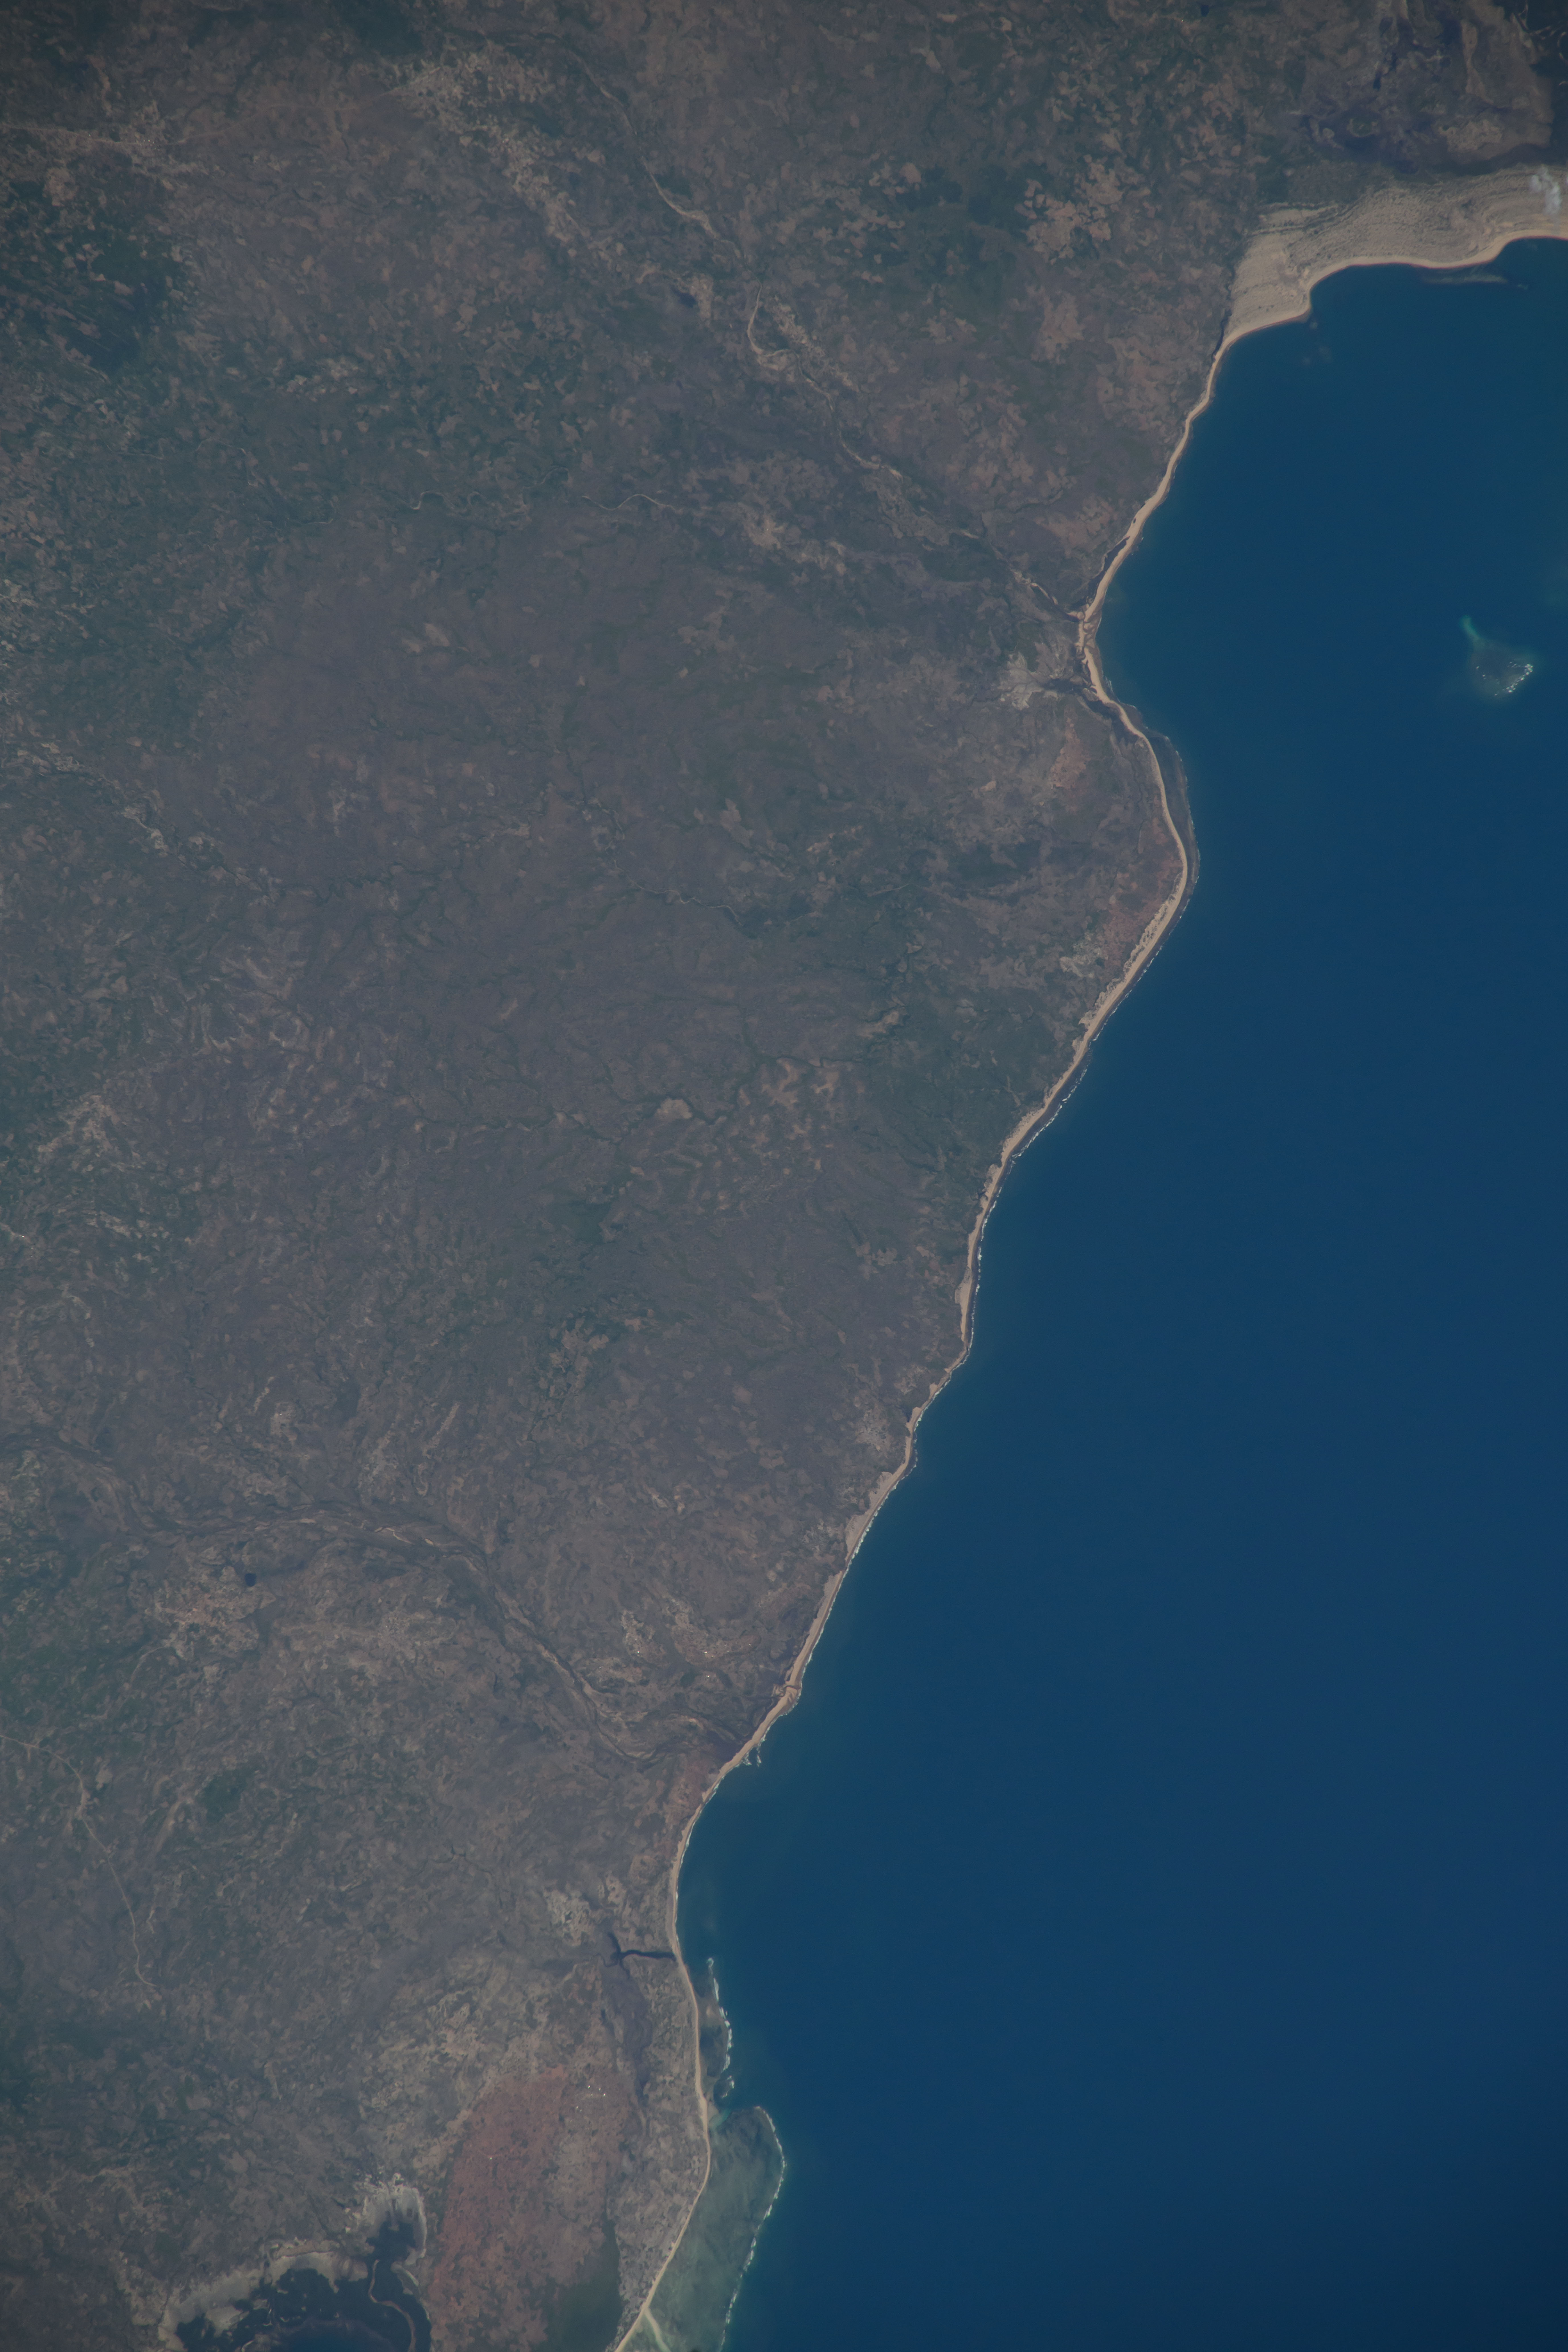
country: MOZAMBIQUE
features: SEDIMENT, FLOODING, LURIO RIVER
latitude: -13.8
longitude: 40.5
